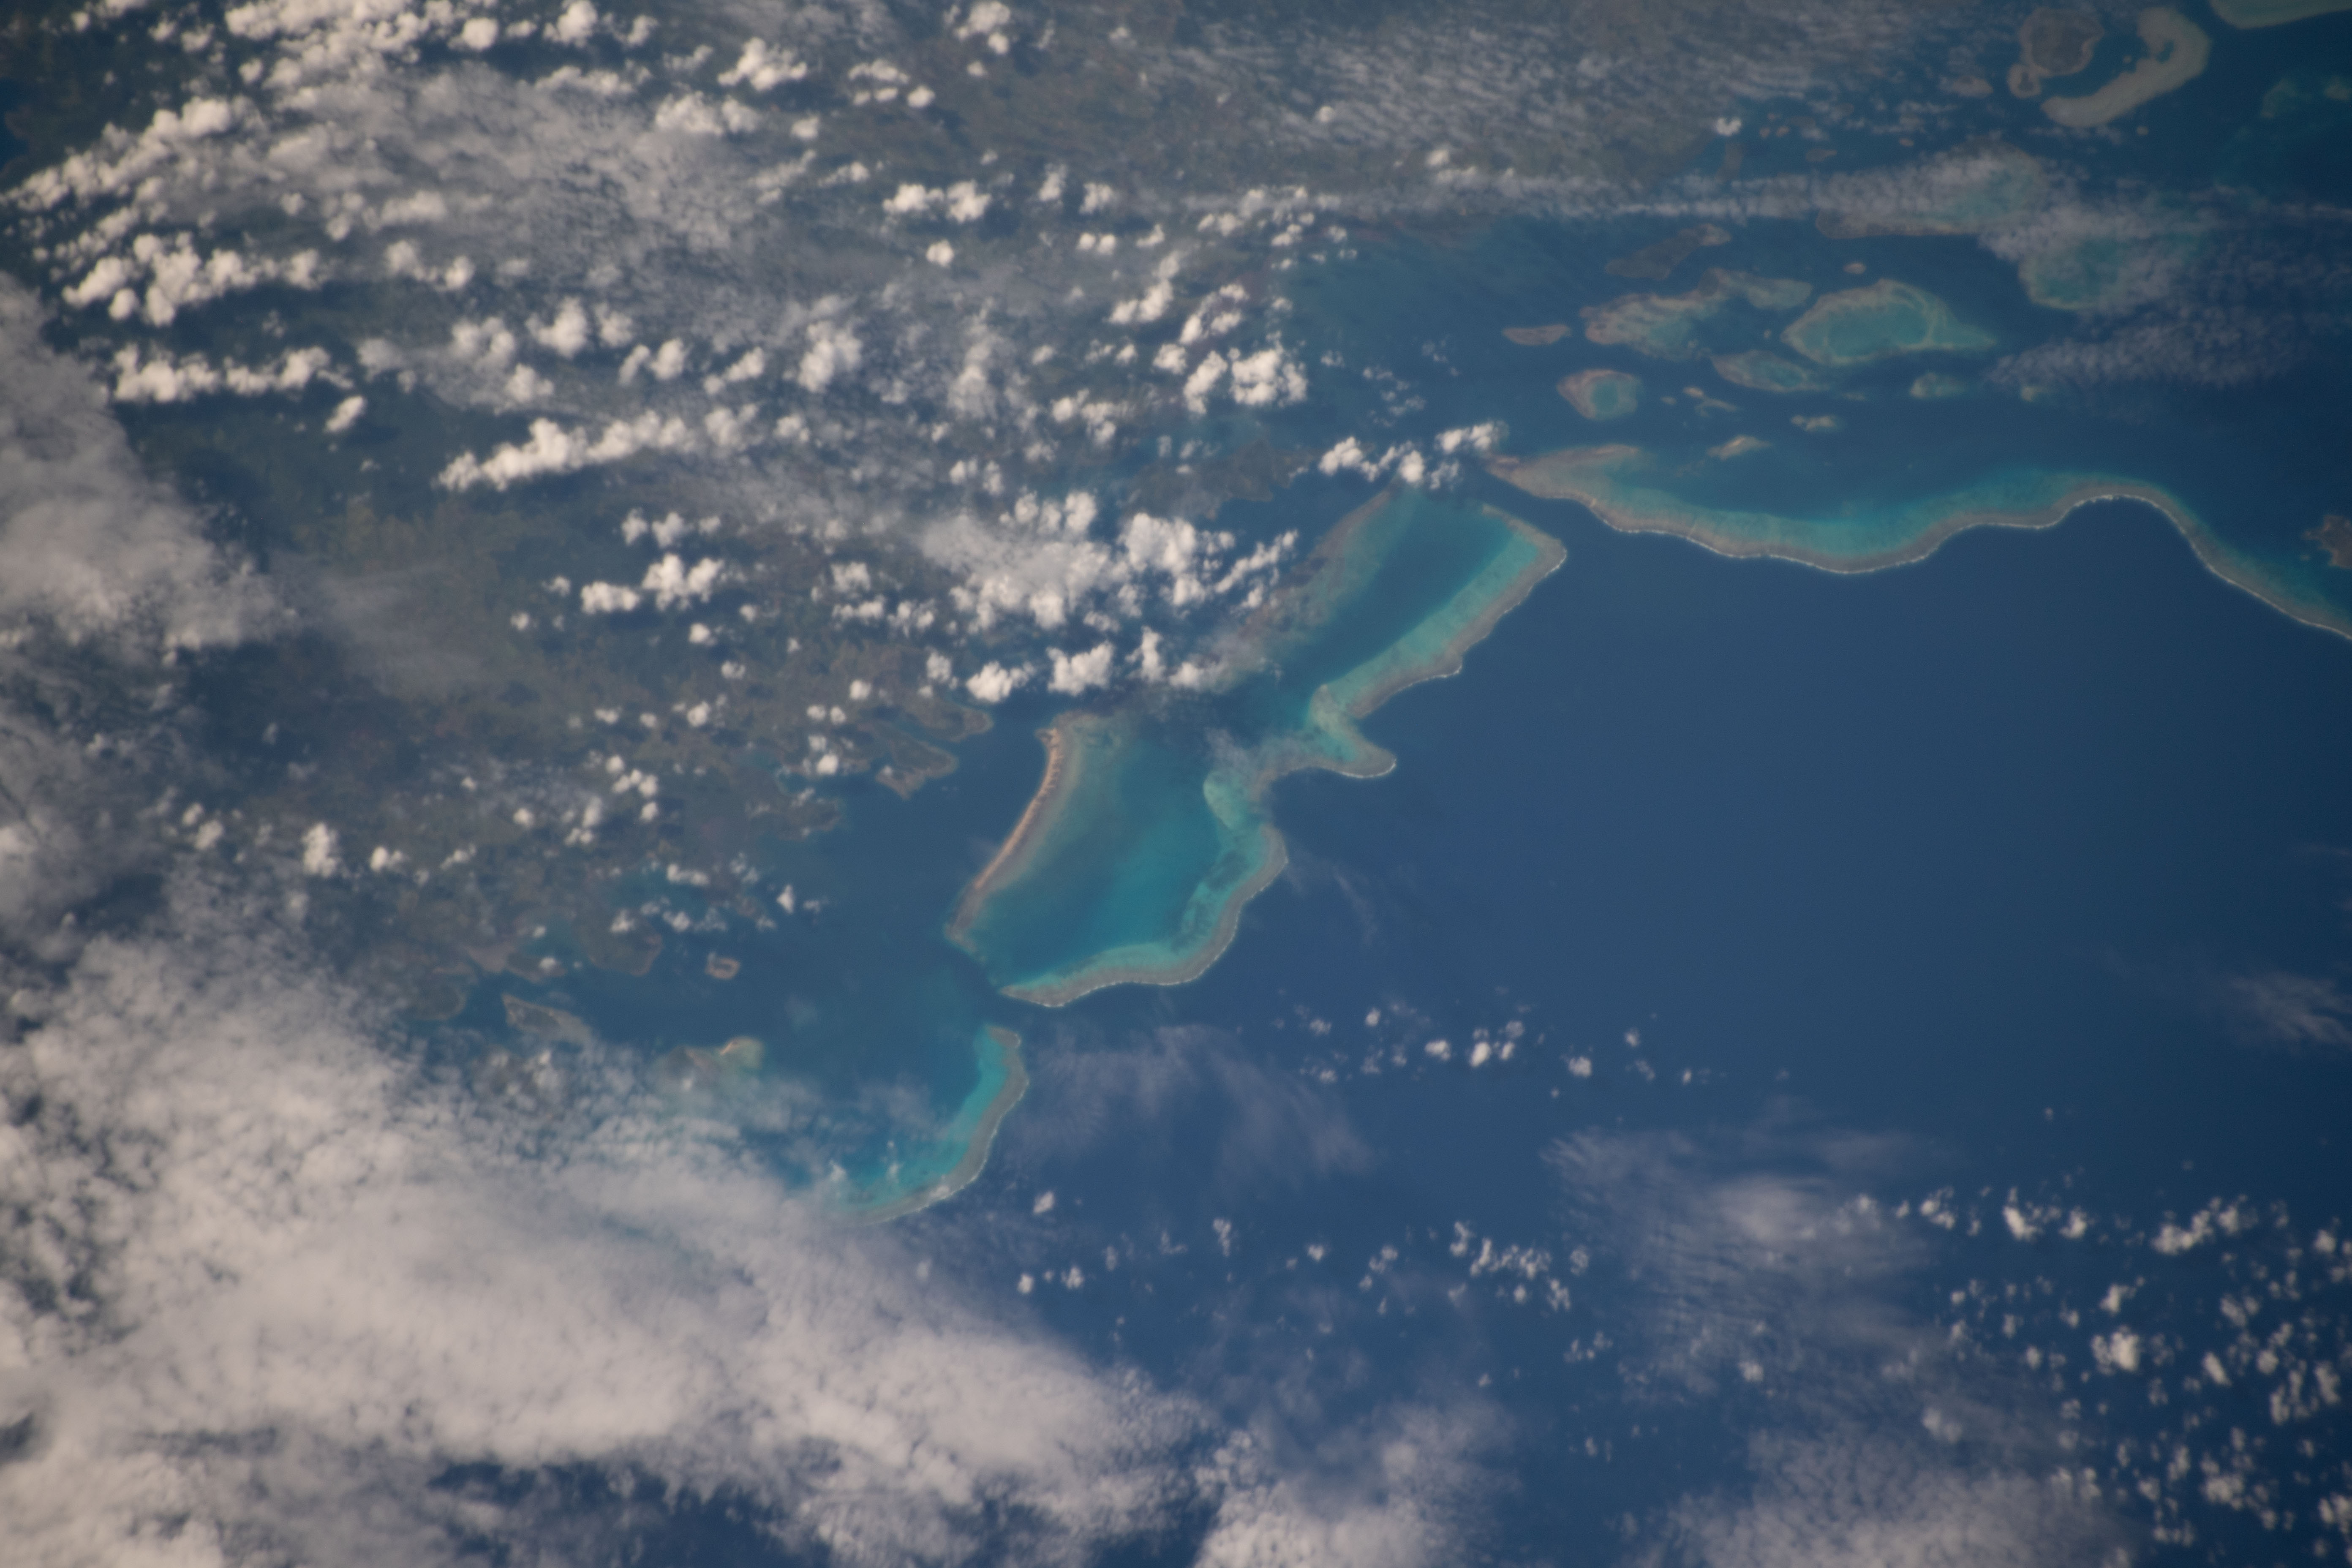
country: FIJI ISLANDS
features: FIJI, NORTHERN DIVISION, VANUA LEVU, KAROKARO, VUNIVUTU
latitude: -16.2
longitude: 179.4
